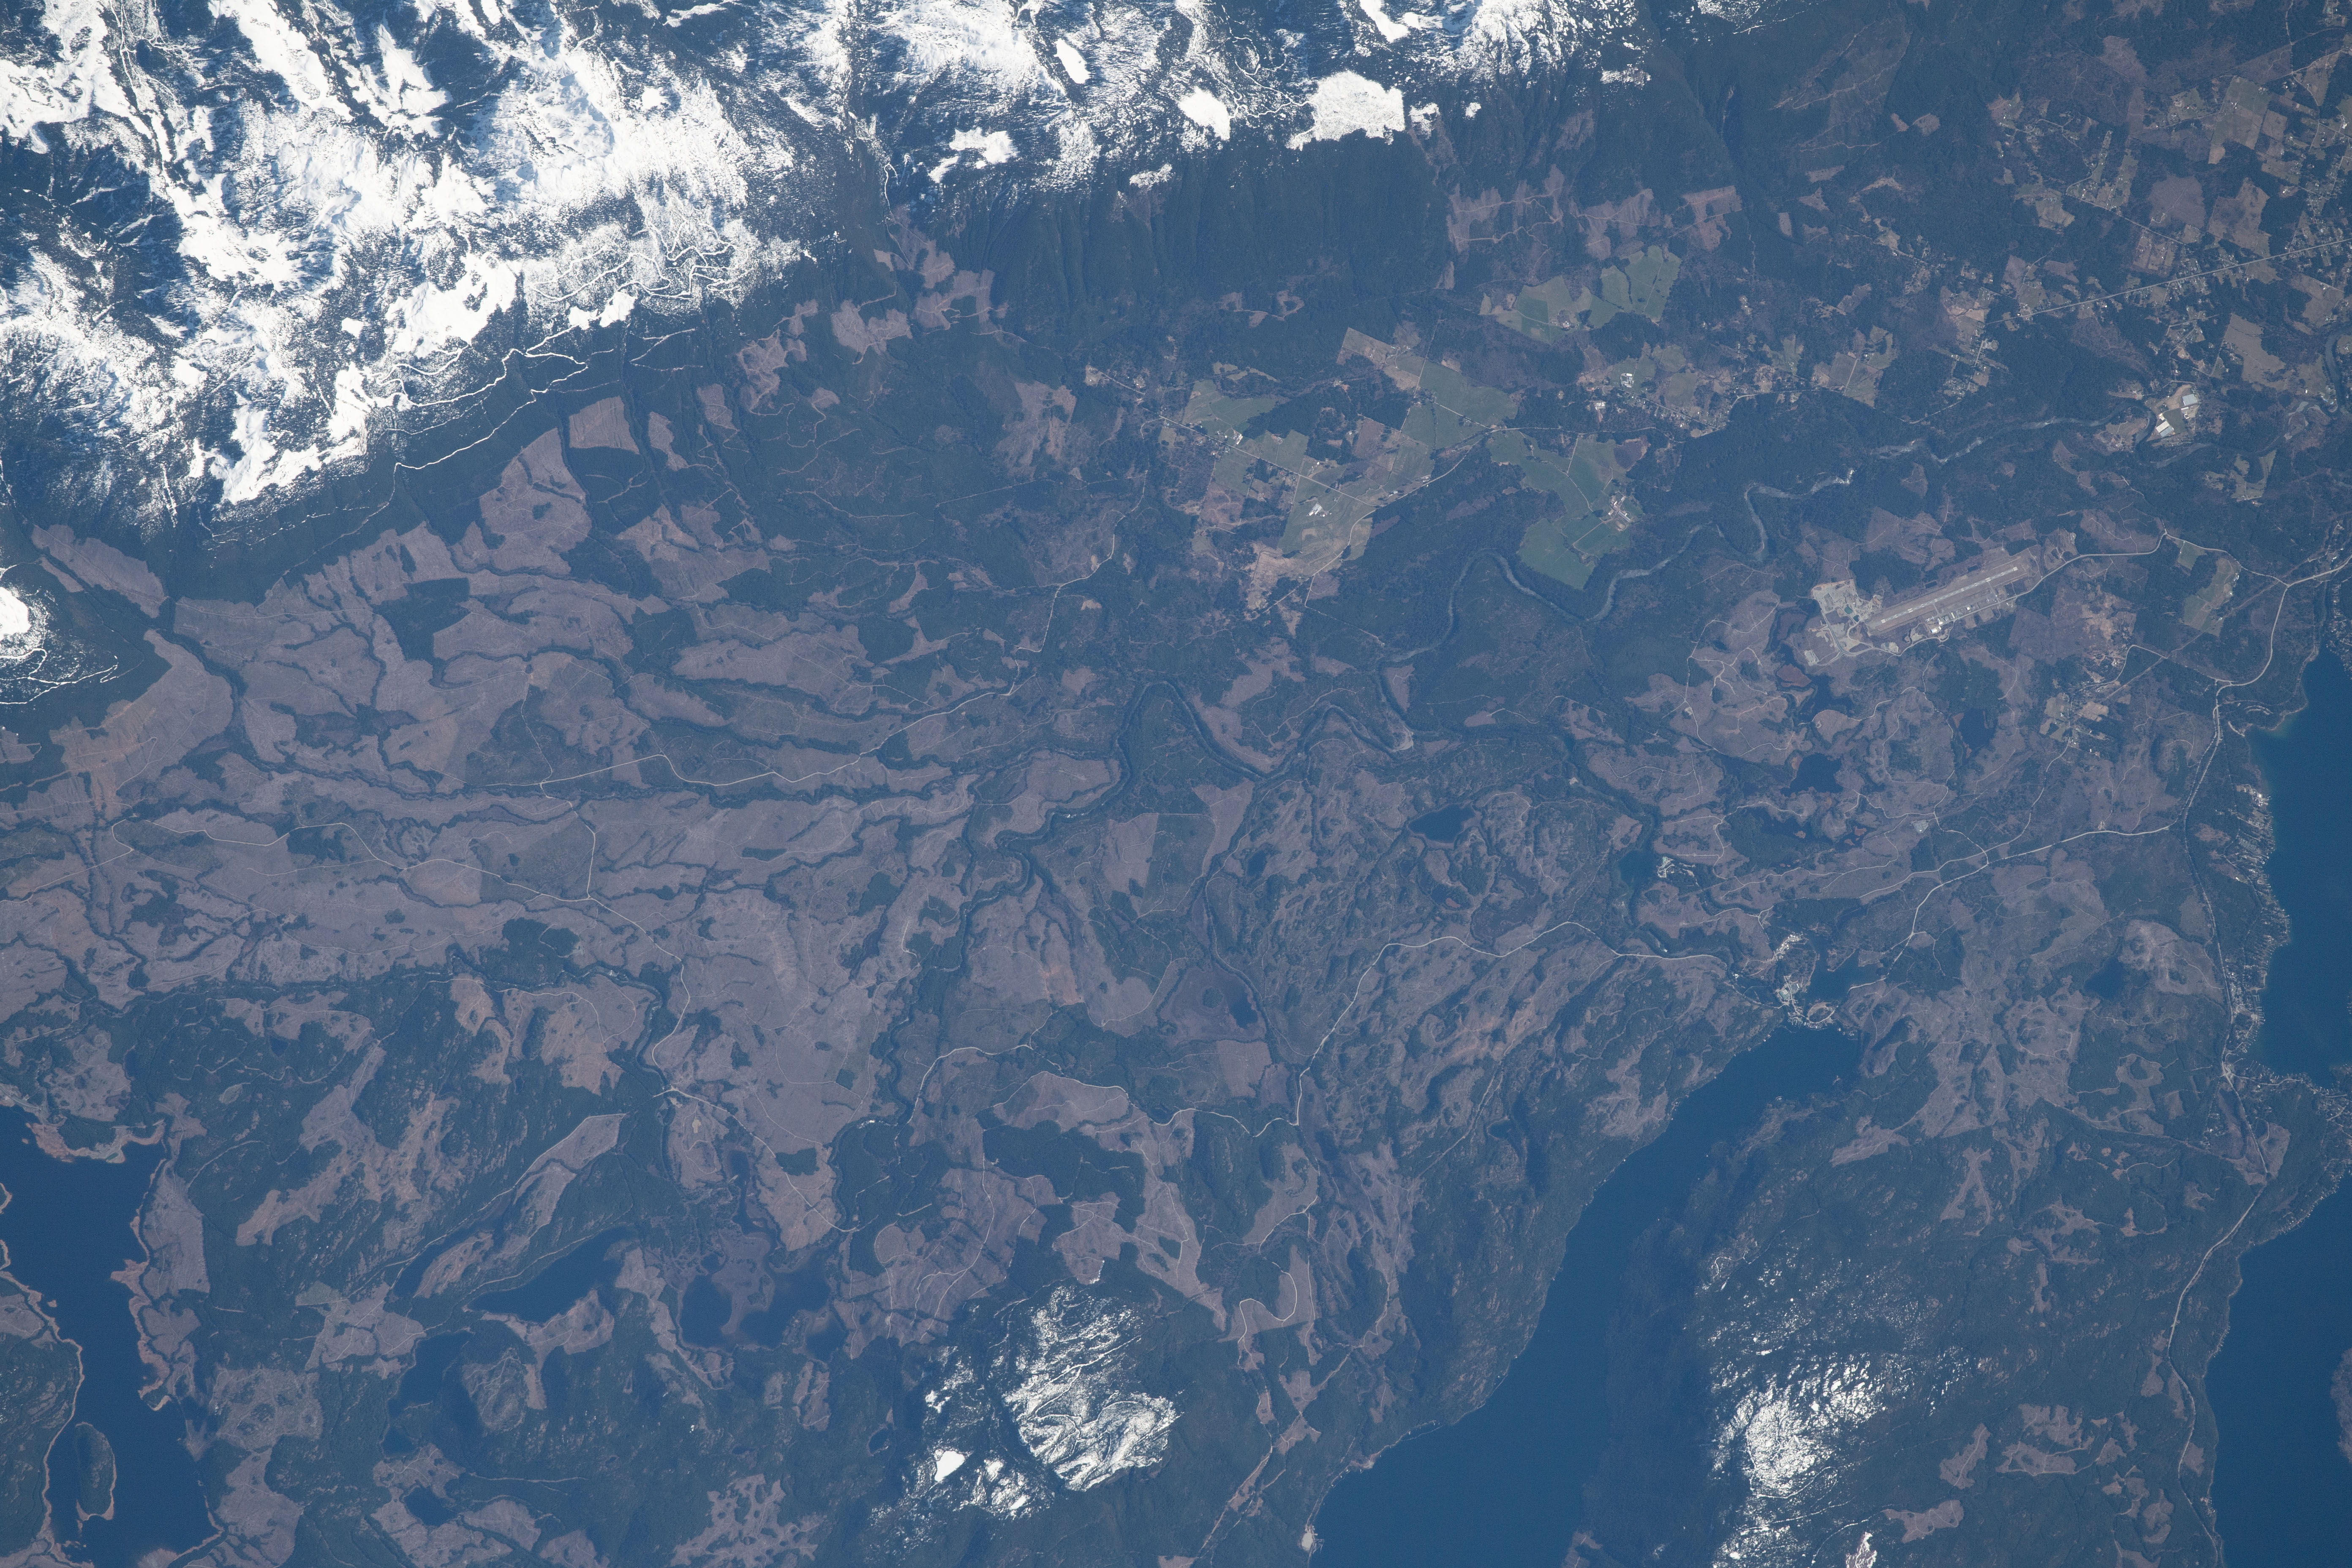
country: CANADA-BC
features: GREAT CENTRAL LAKE, SNOW, SPROAT LAKE, ELSIE LAKE
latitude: 49.4
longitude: -125.0
